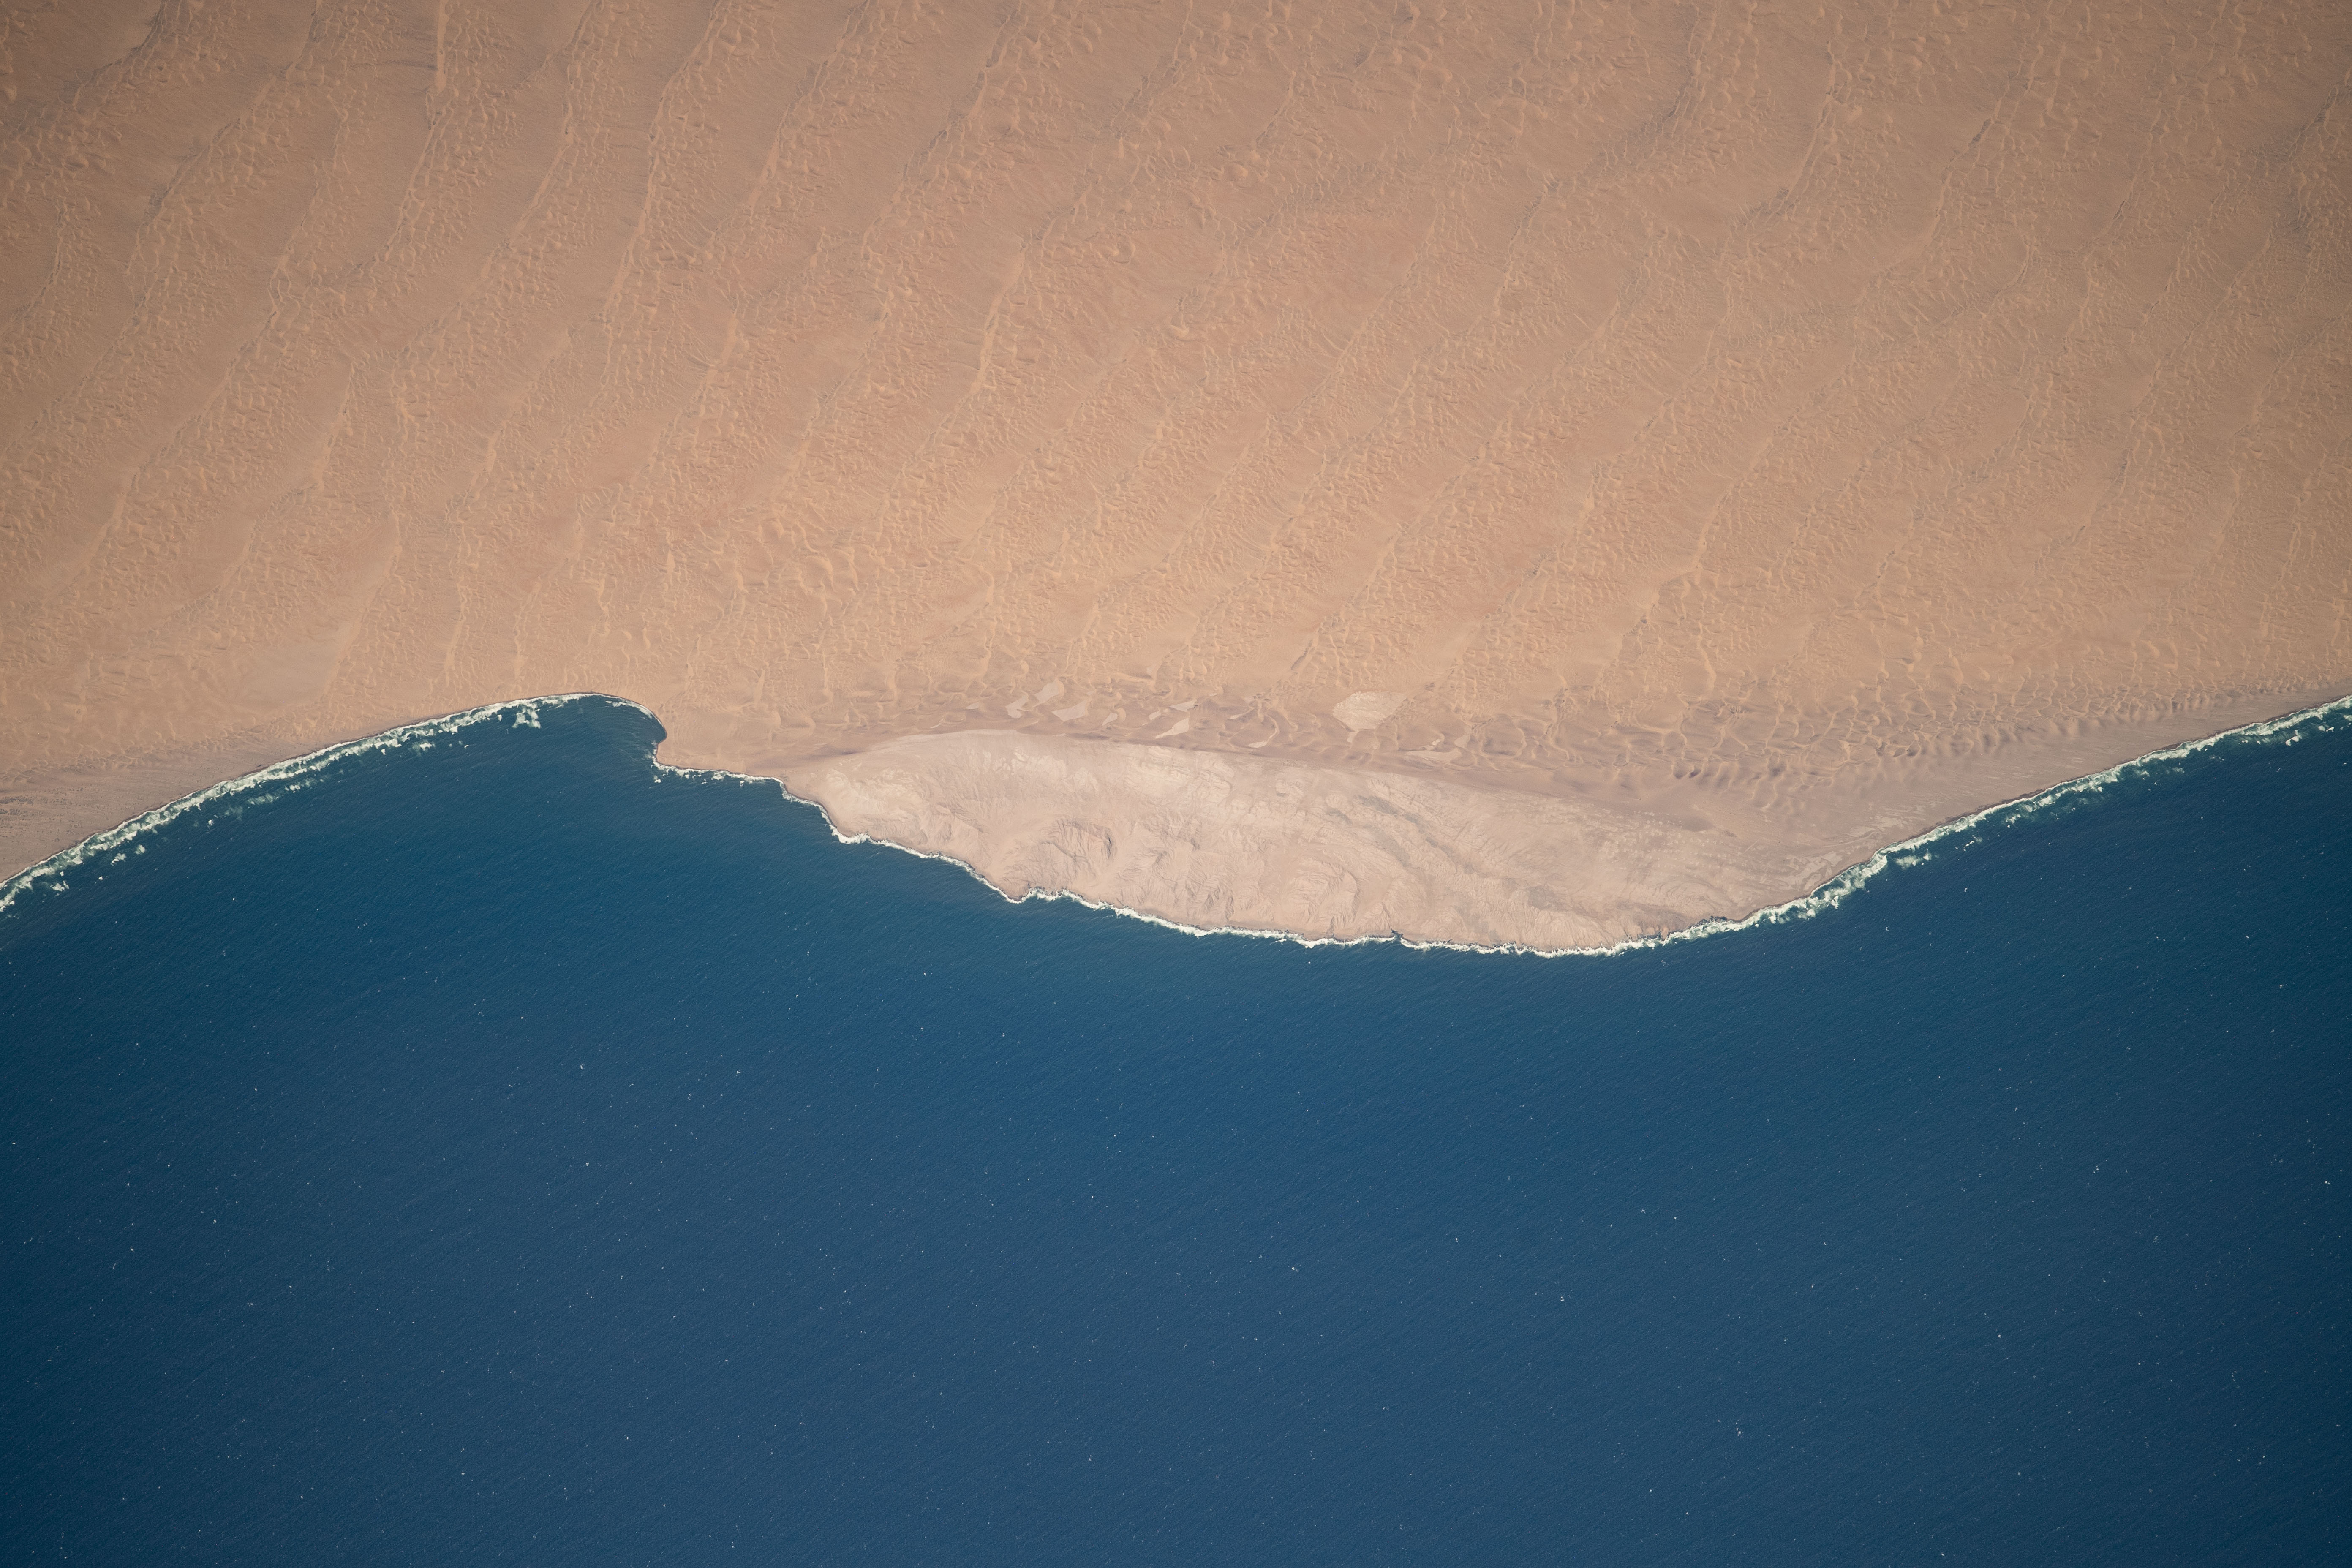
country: NAMIBIA
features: NAMIB DESERT, SADDLE HILL
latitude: -25.9
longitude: 14.9
